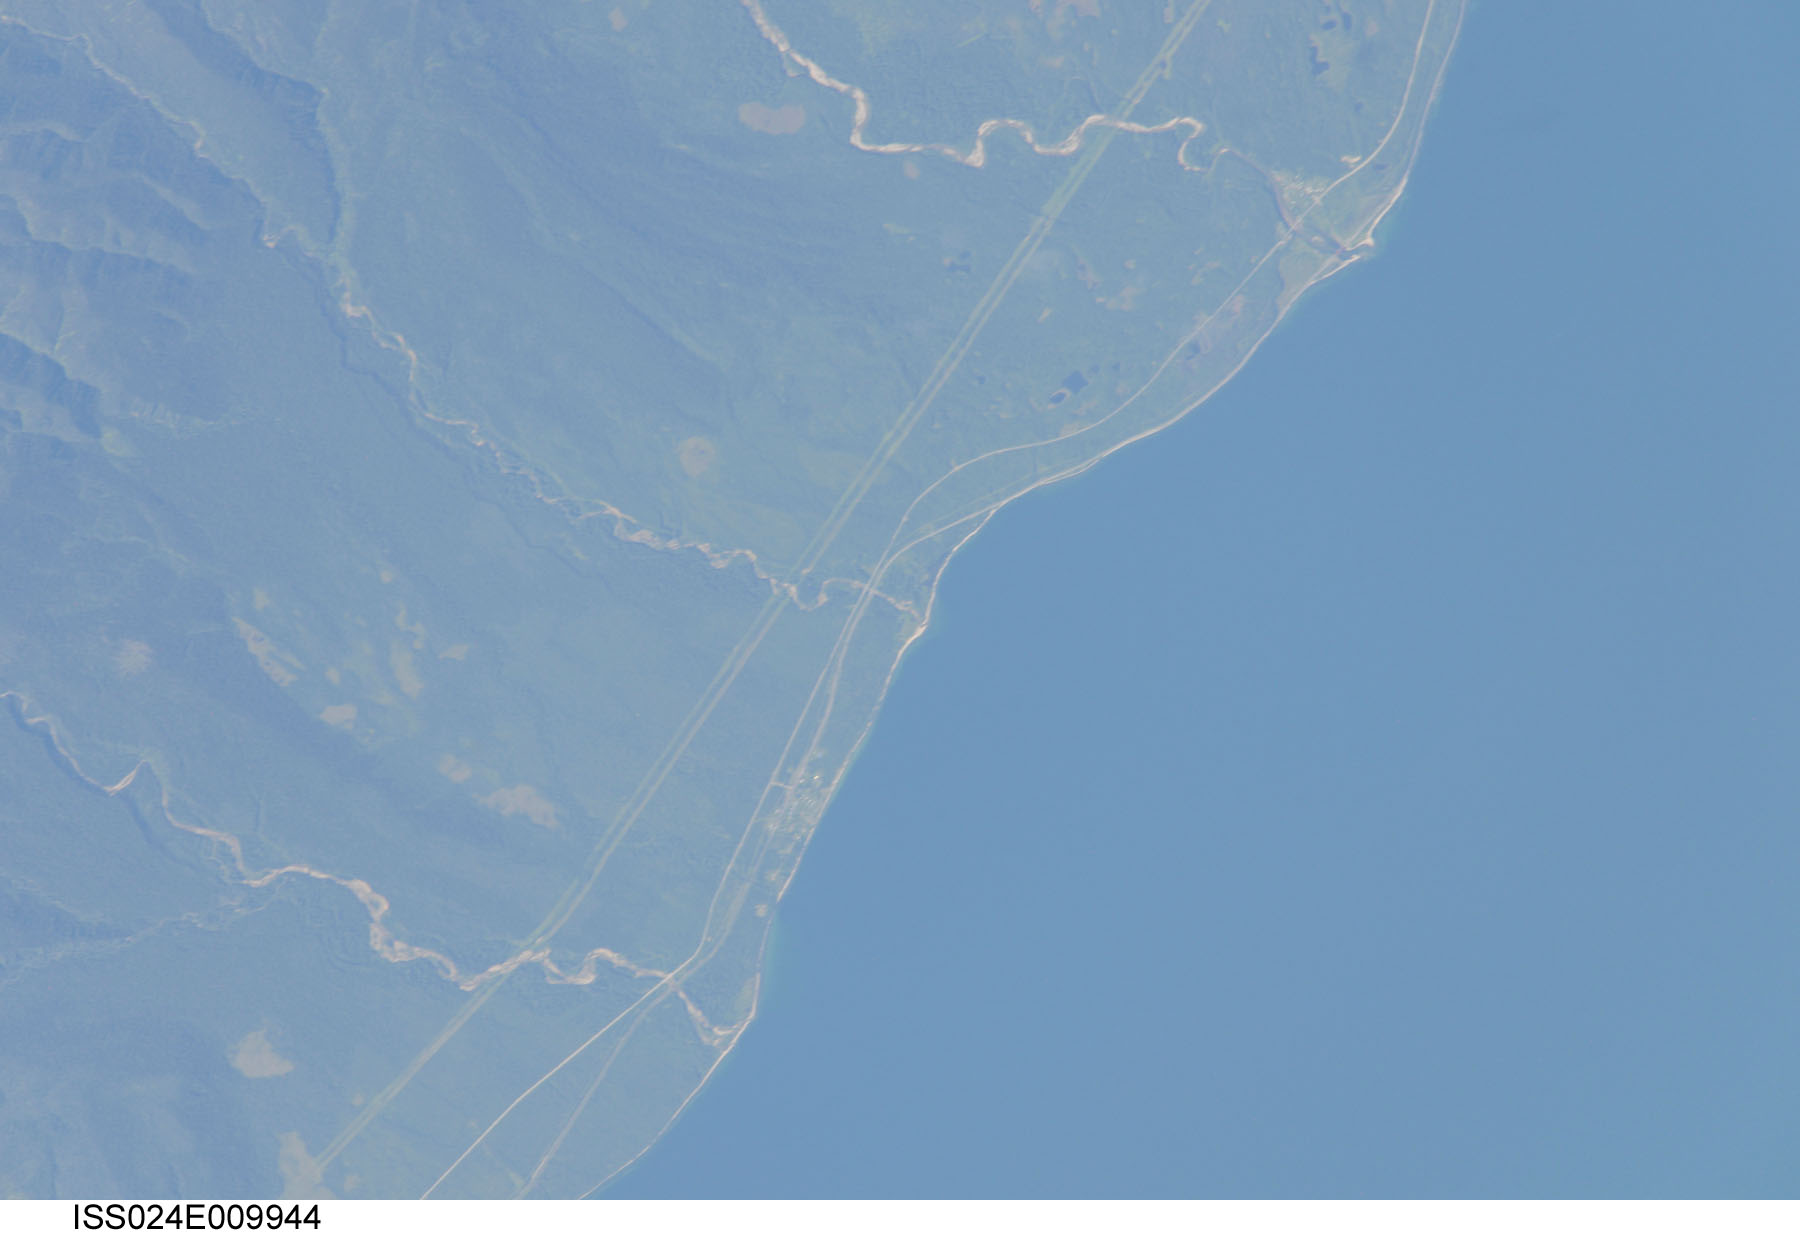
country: RUSSIAN FEDERATION
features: SW. LAKE BAIKAL,RIVERS
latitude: 51.5
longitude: 104.9
